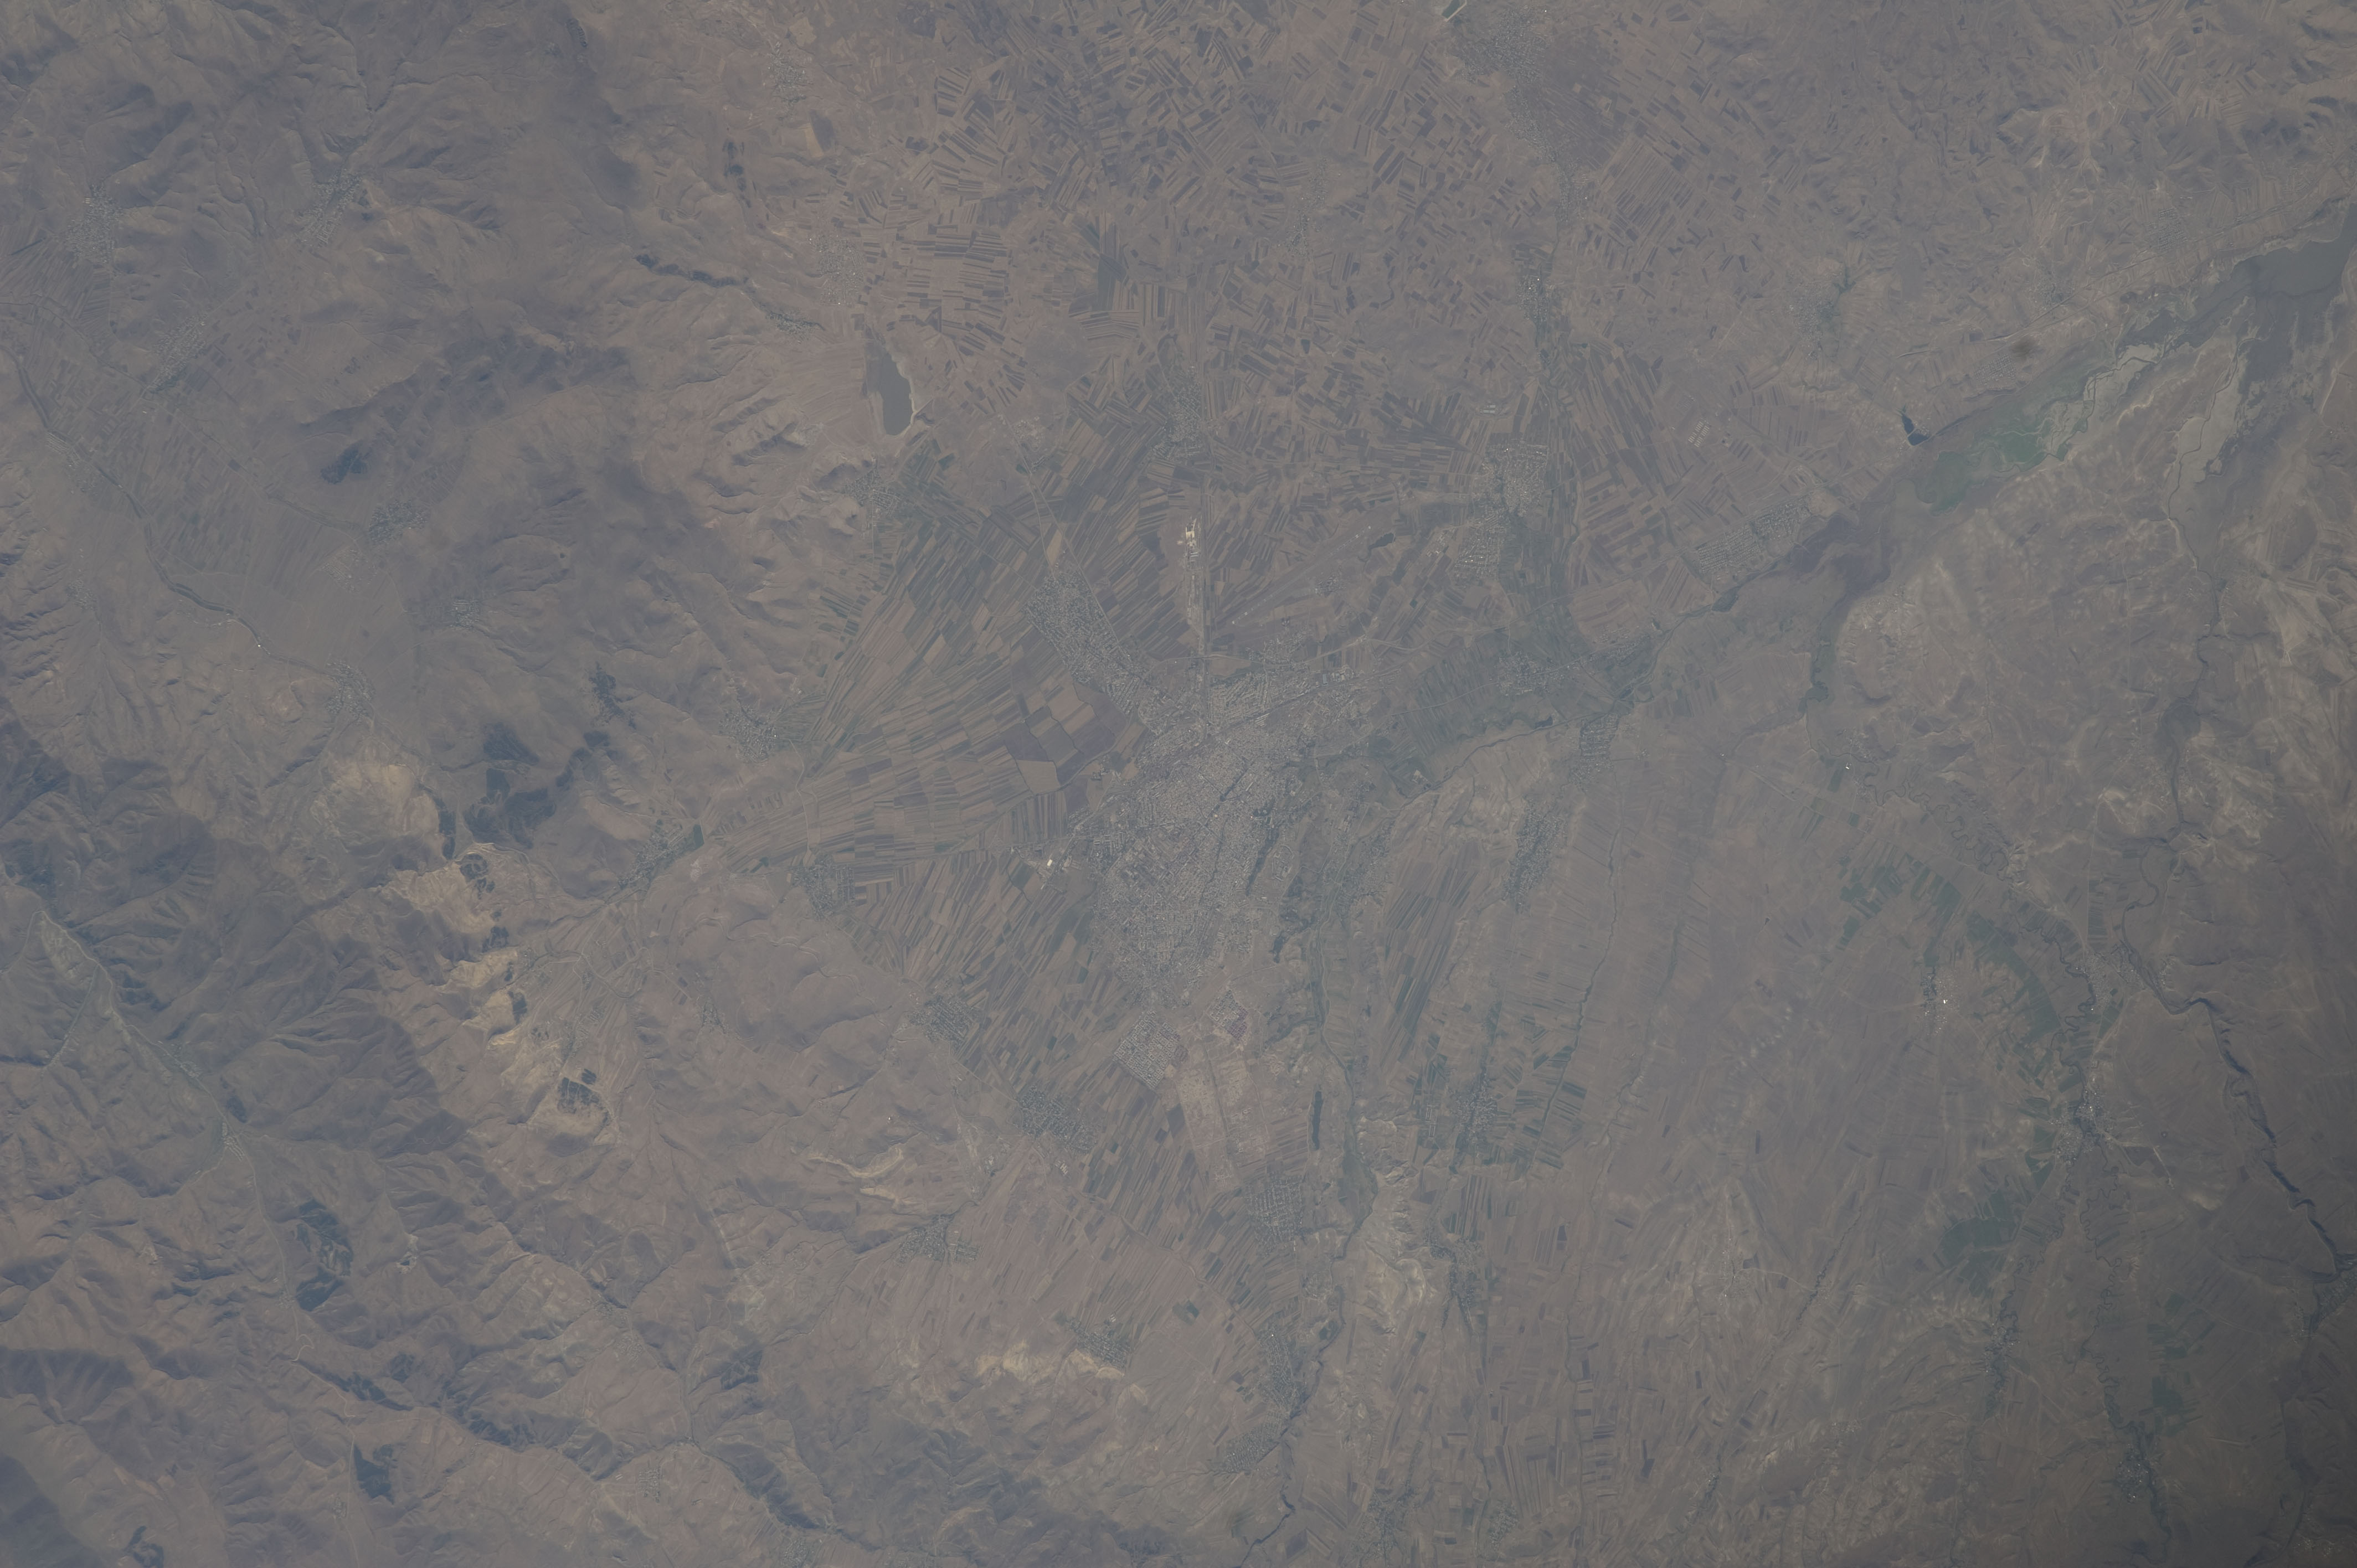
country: TURKEY
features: GYUMRI, AGR., ARPACAY RES., AIRPORT
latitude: 40.7
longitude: 43.7
